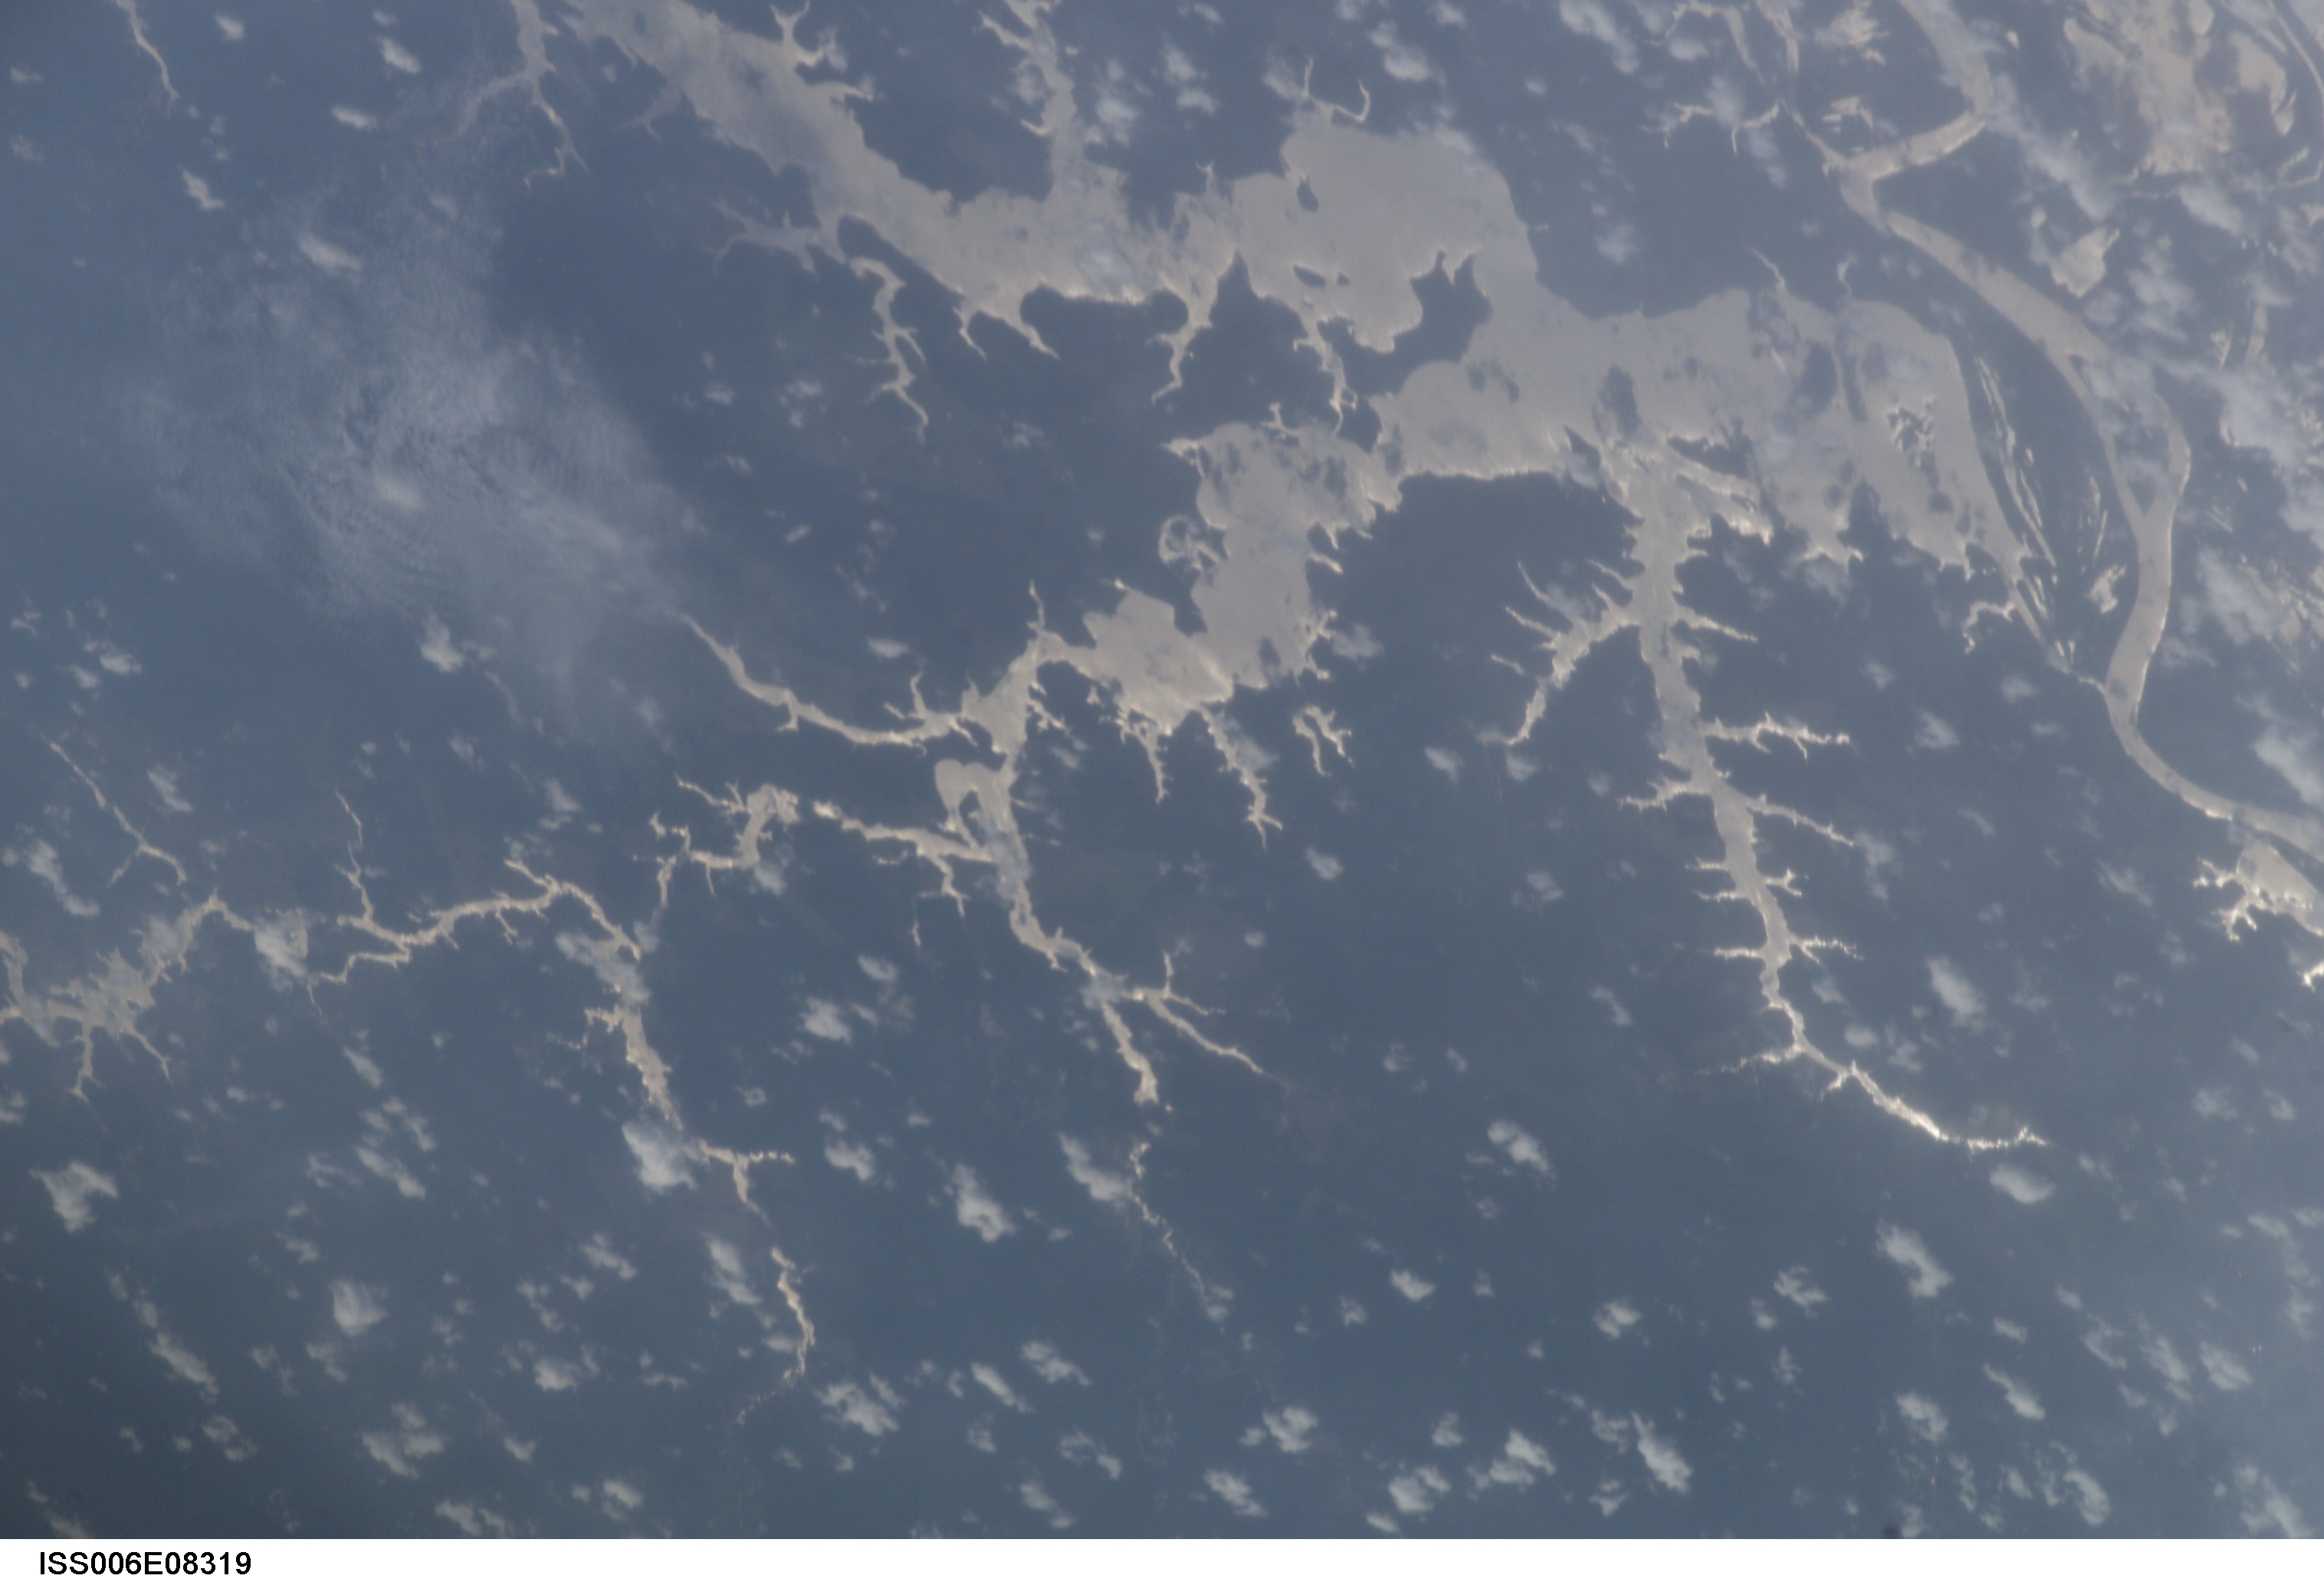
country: BRAZIL
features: TRIBUTARIES OF THE AMAZON
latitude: -3.0
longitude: -57.0
